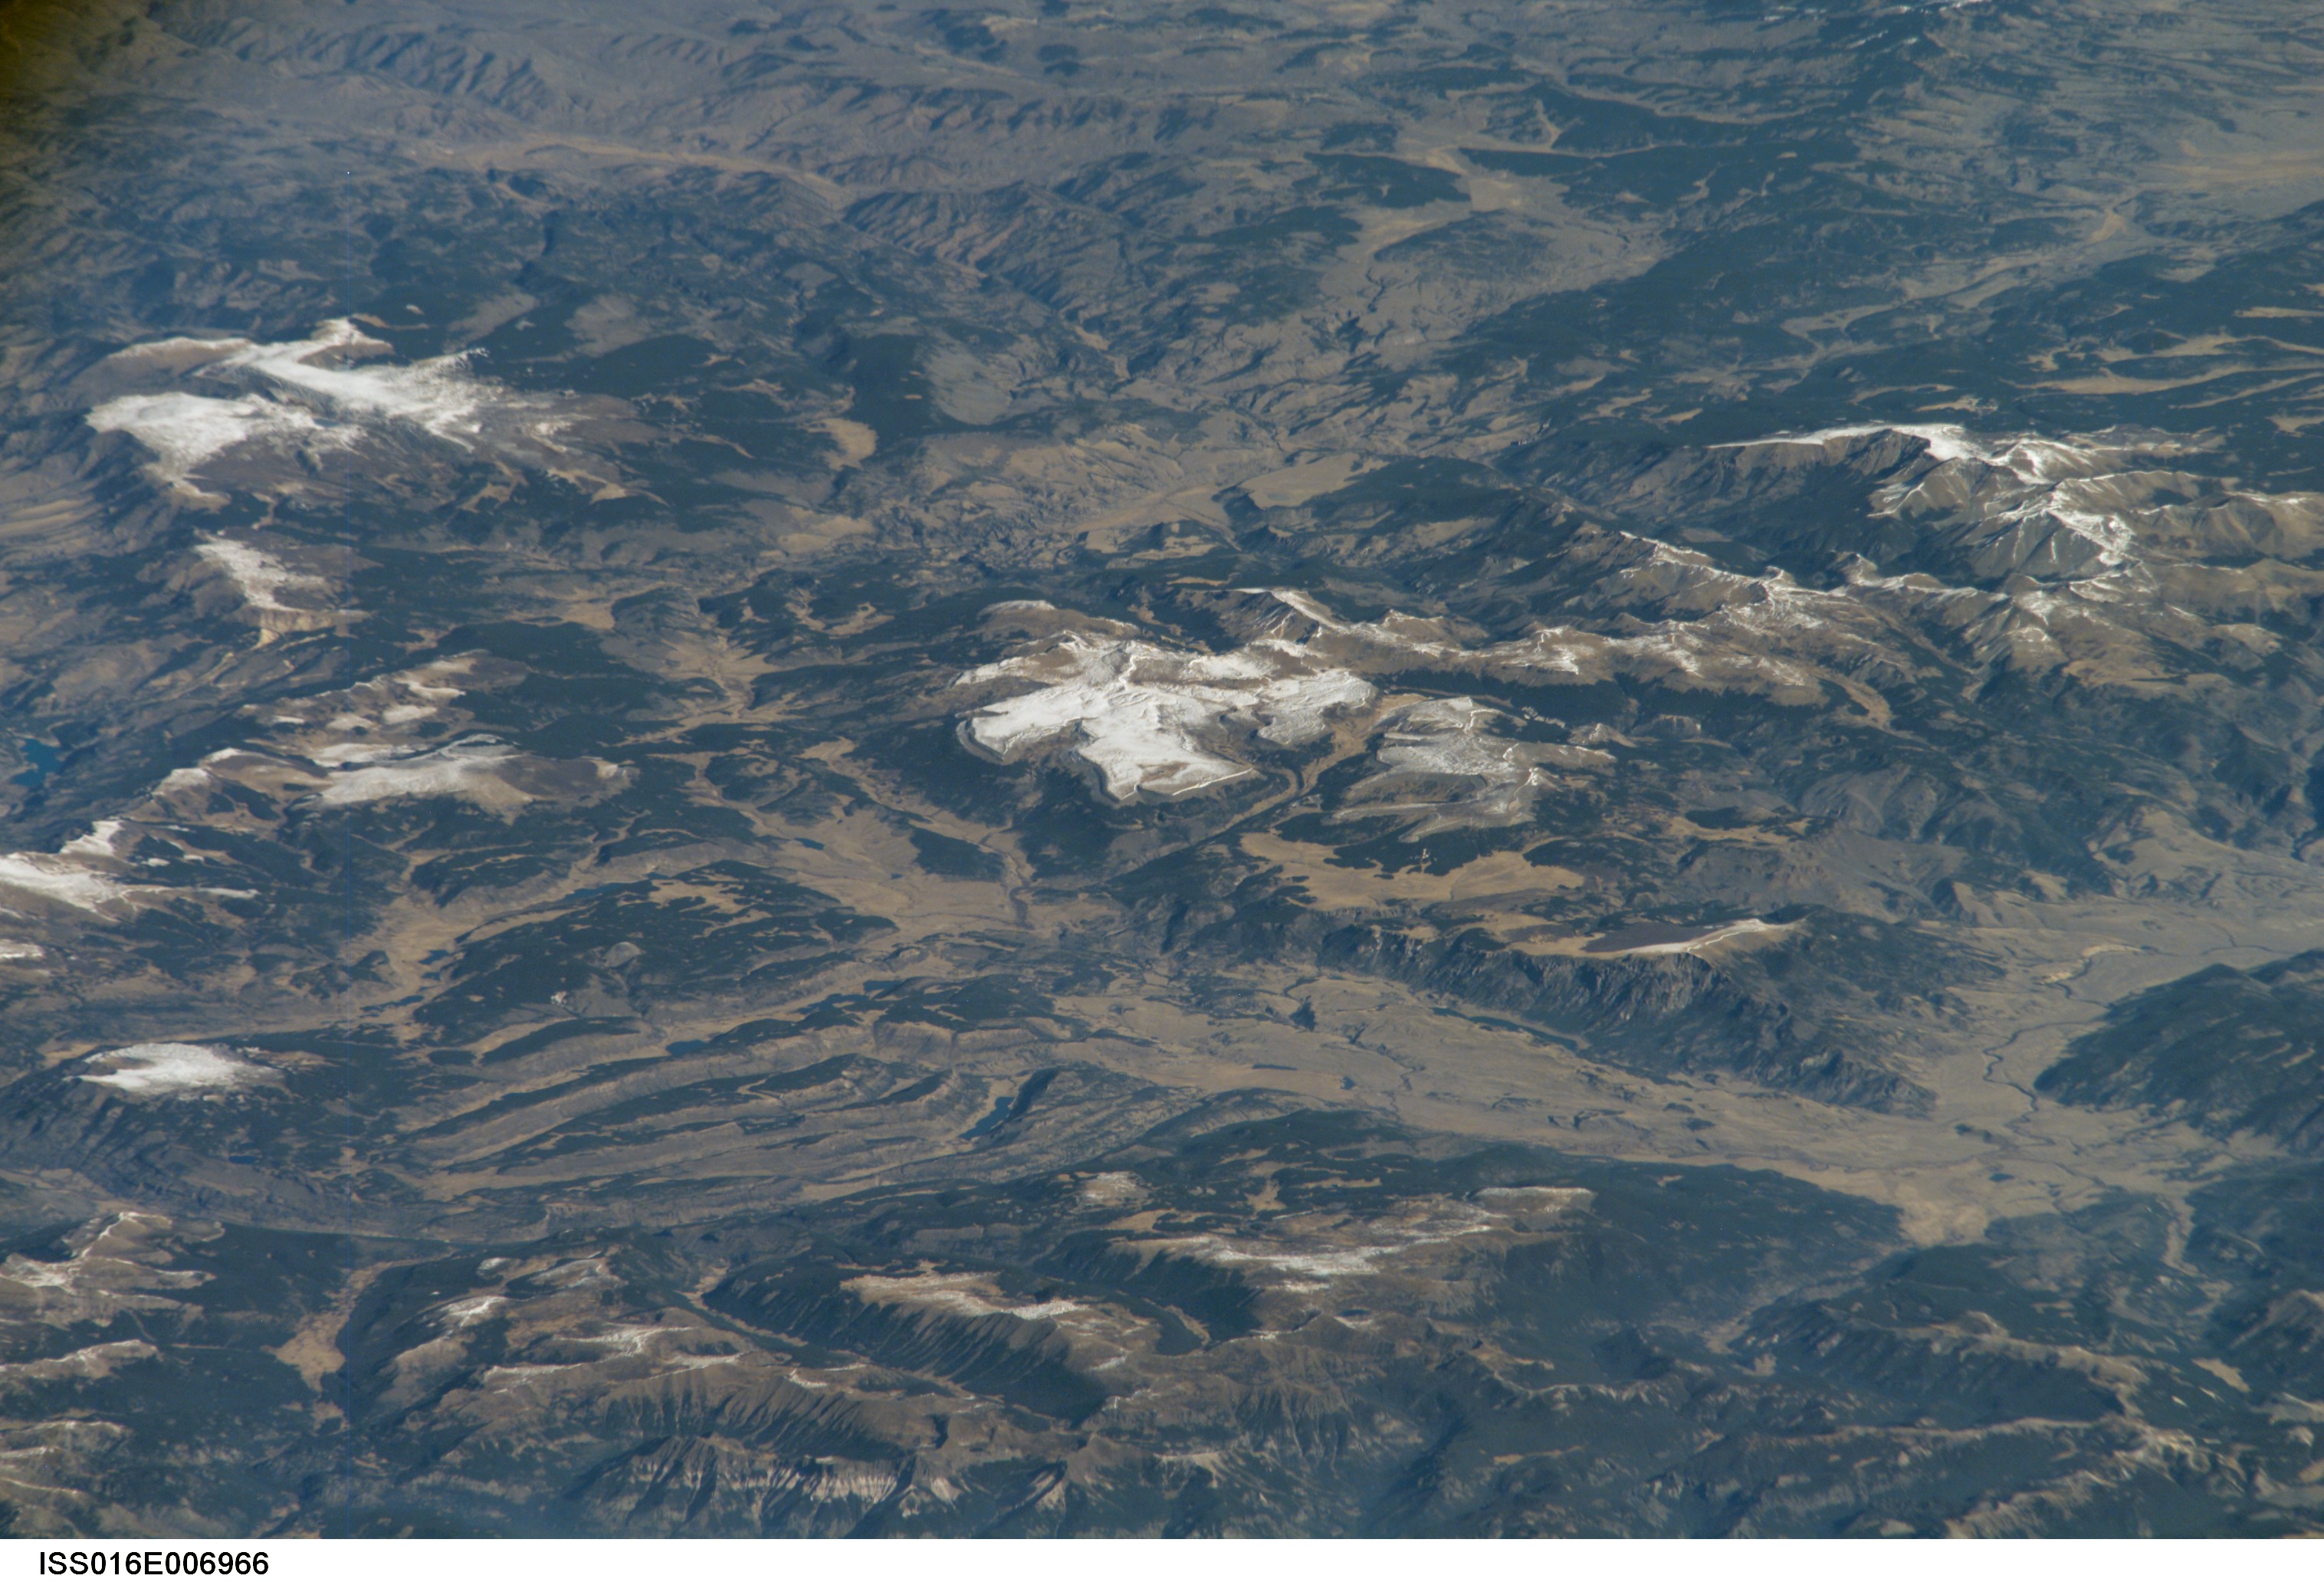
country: USA-COLORADO
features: PAN-SAN JUAN MTS., SNOW MESA
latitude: 37.9
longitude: -107.1
